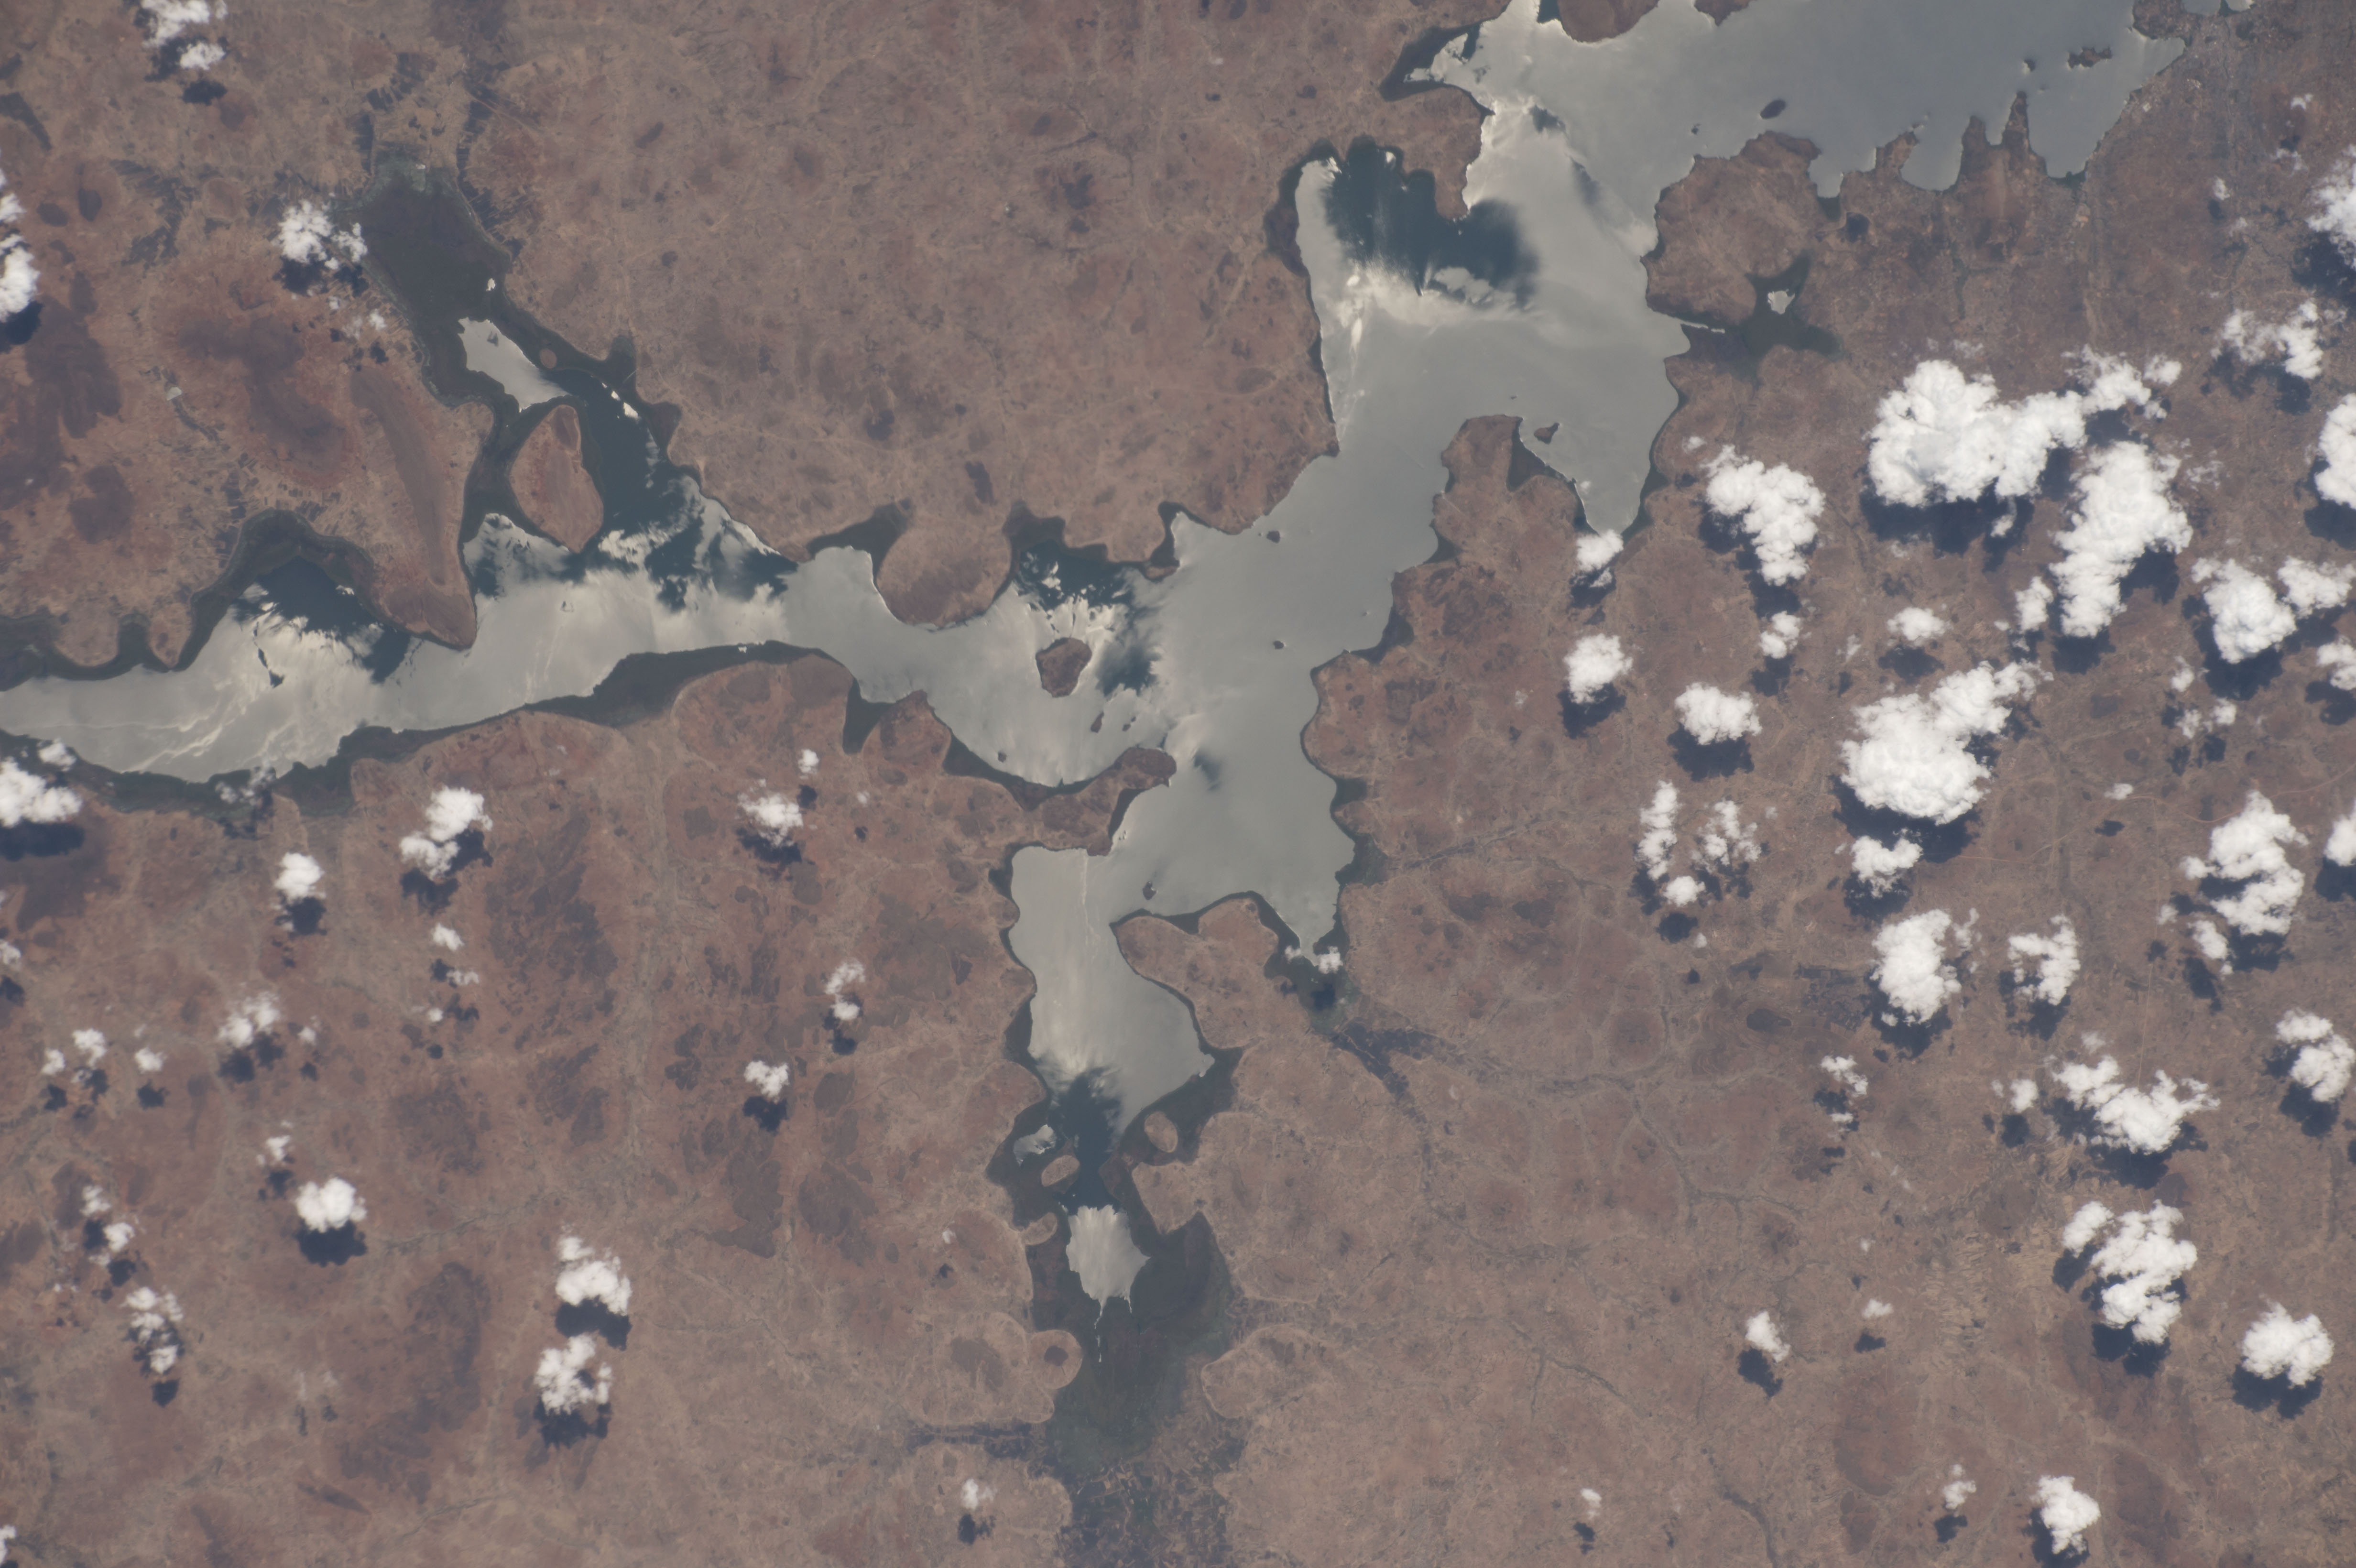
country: TANZANIA
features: MWANZA GULF
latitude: -2.8
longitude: 32.9
